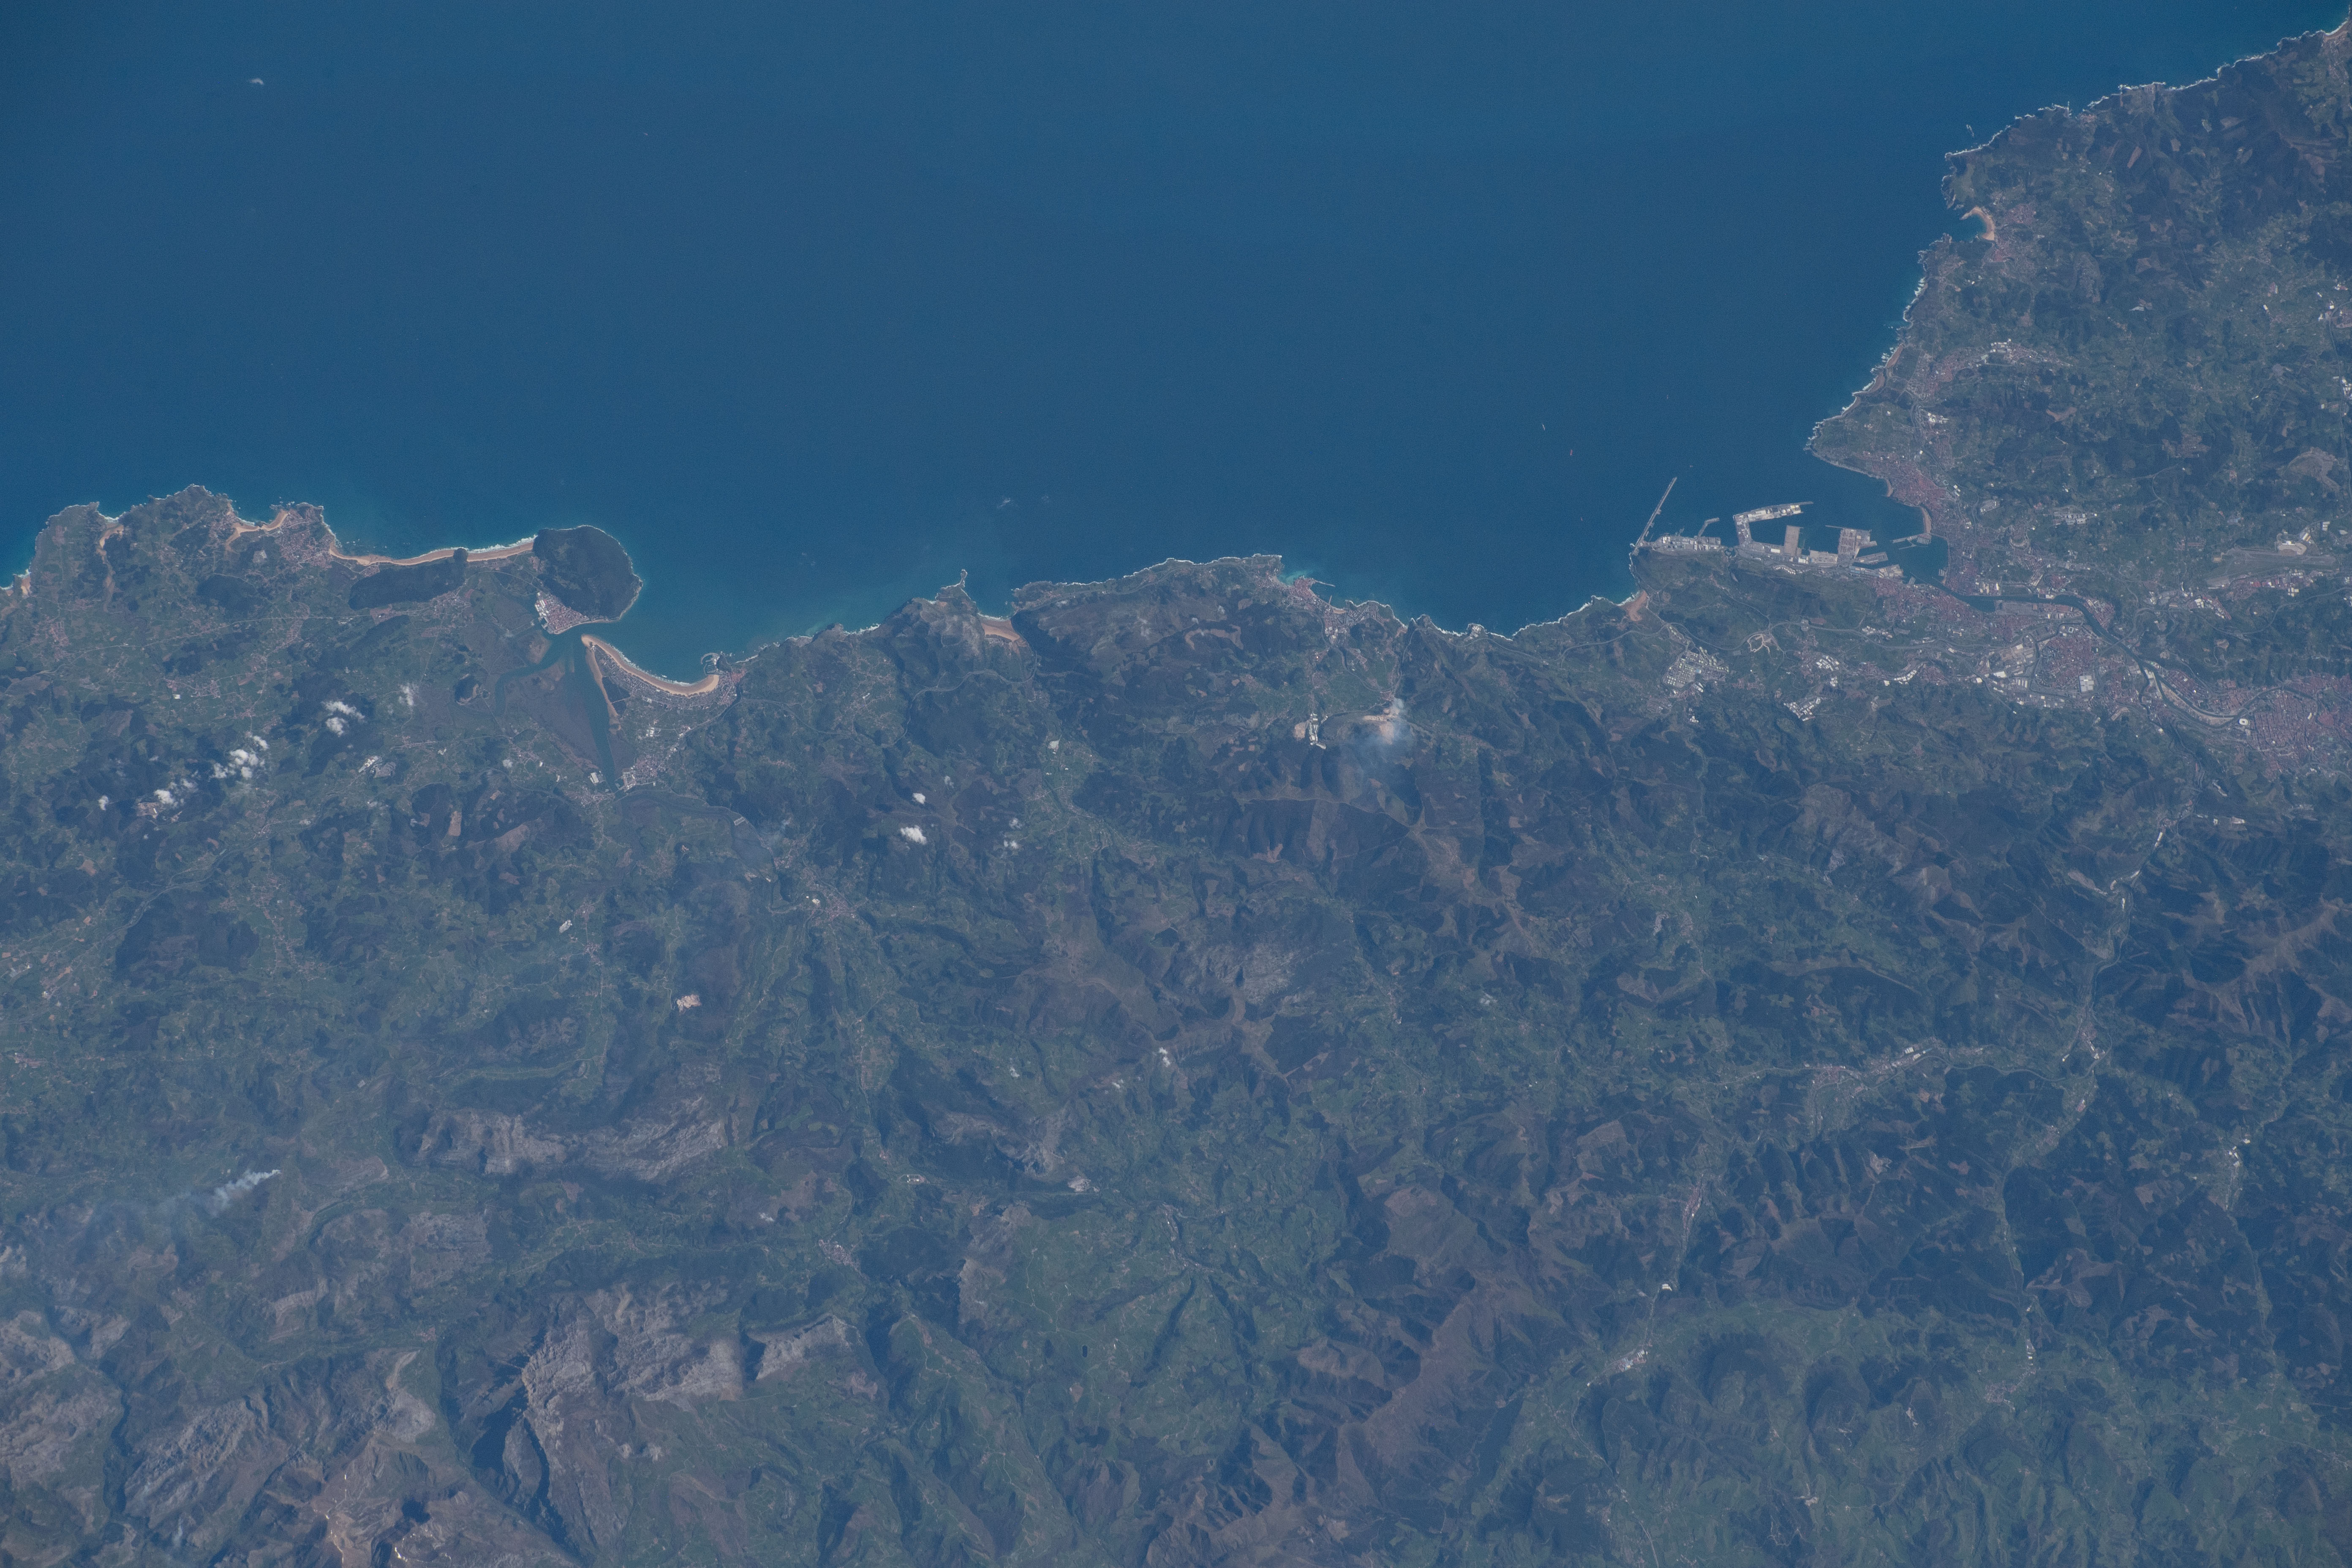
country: SPAIN
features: BAY OF BISCAY, BILBAO, ARMANON MOUNTAIN
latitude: 43.3
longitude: -3.3
